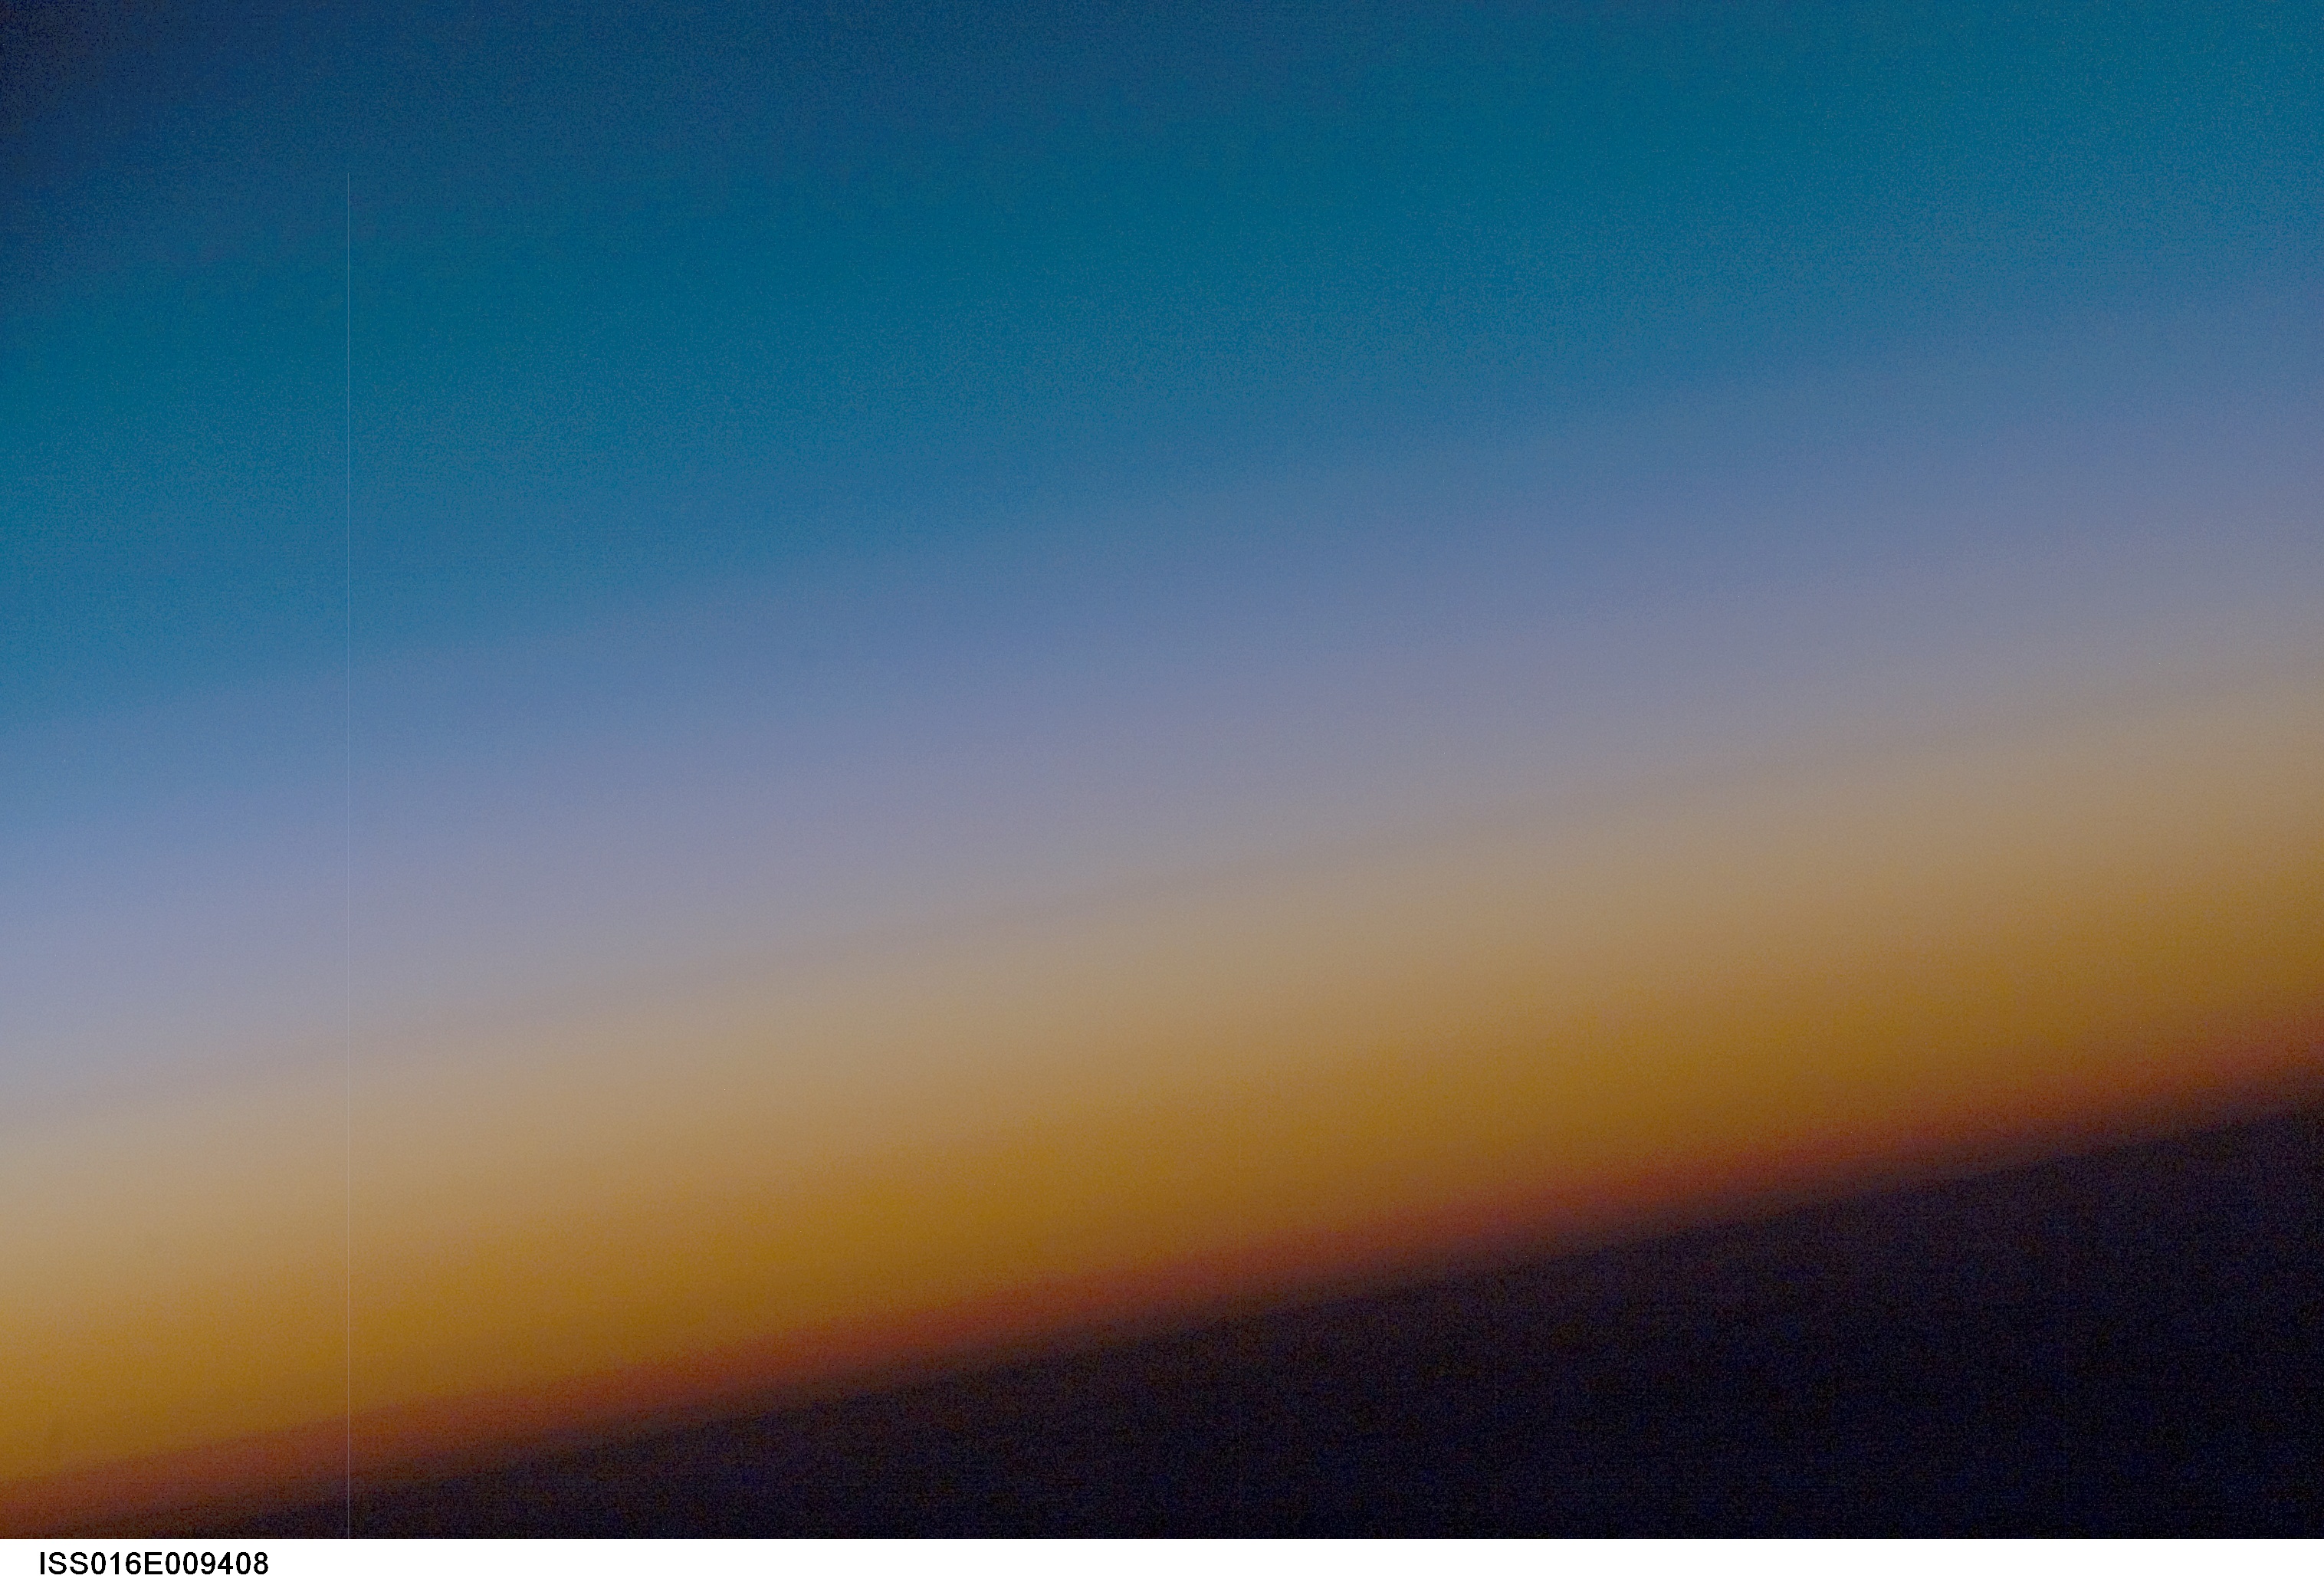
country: PACIFIC OCEAN
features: ATMOSPHERIC LIMB, DAWN
